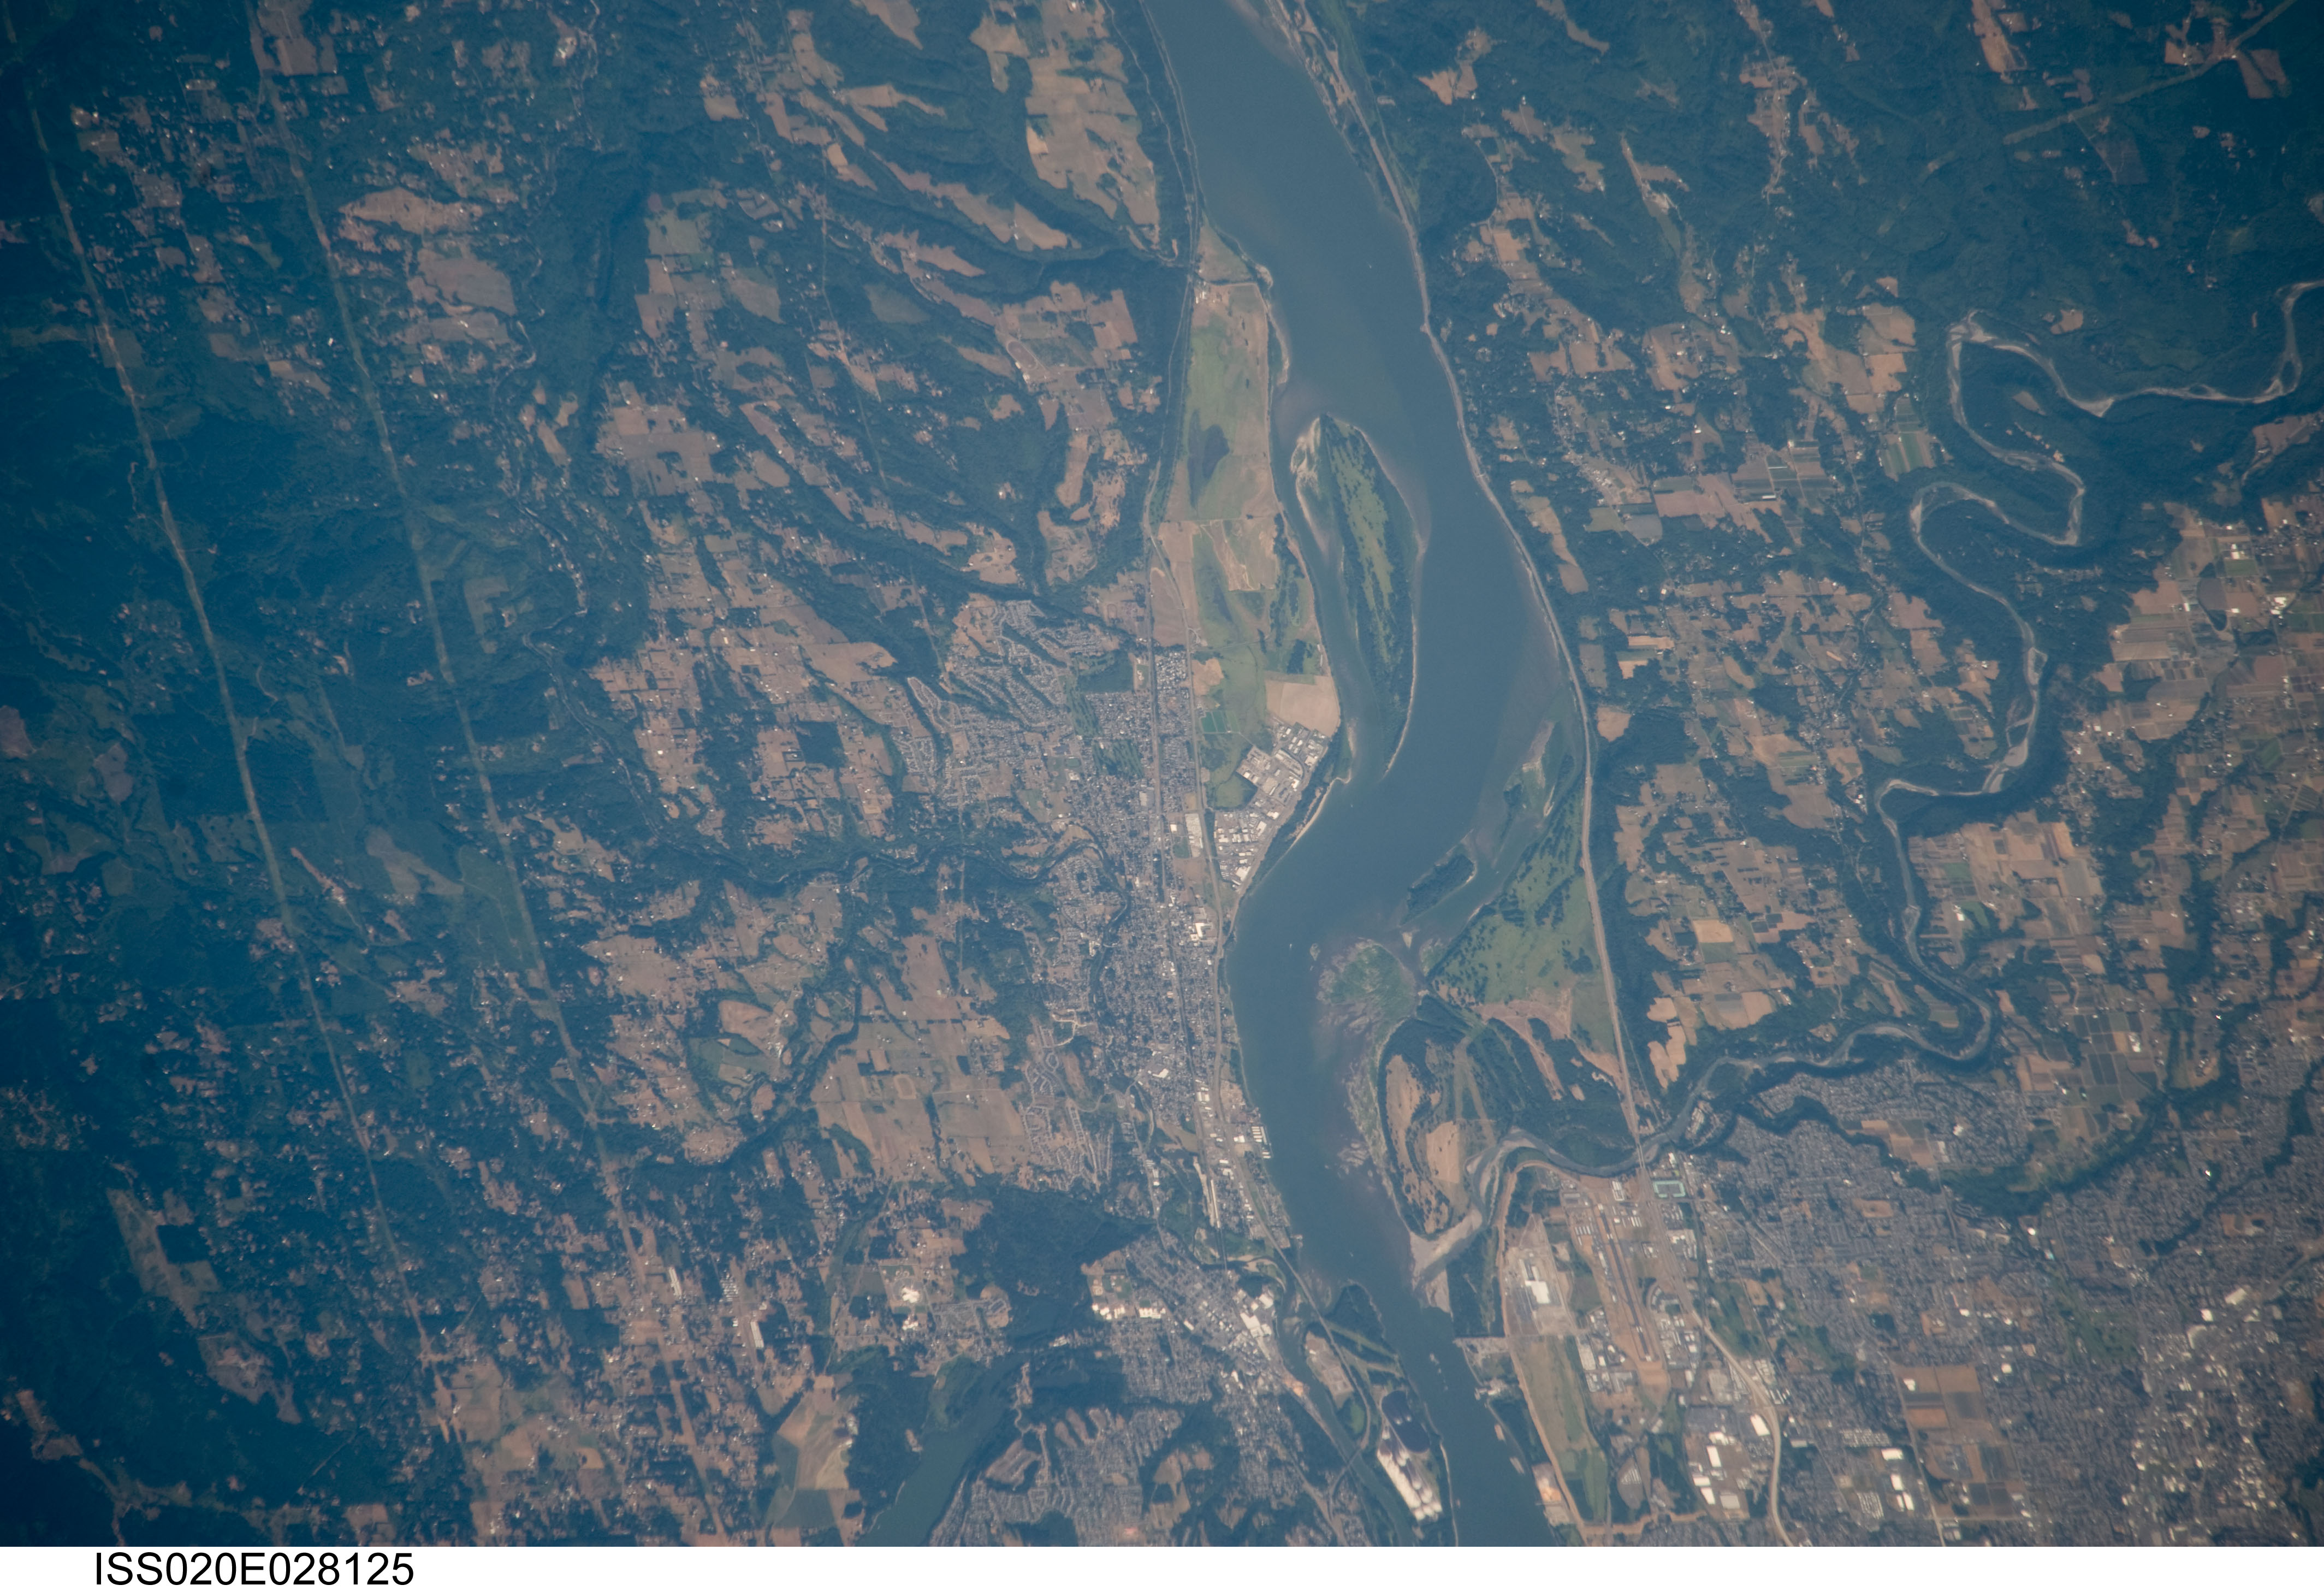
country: USA-WASHINGTON
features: WASHOUGAL, COLUMBIA R., TROUTDALE
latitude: 45.6
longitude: -122.3
